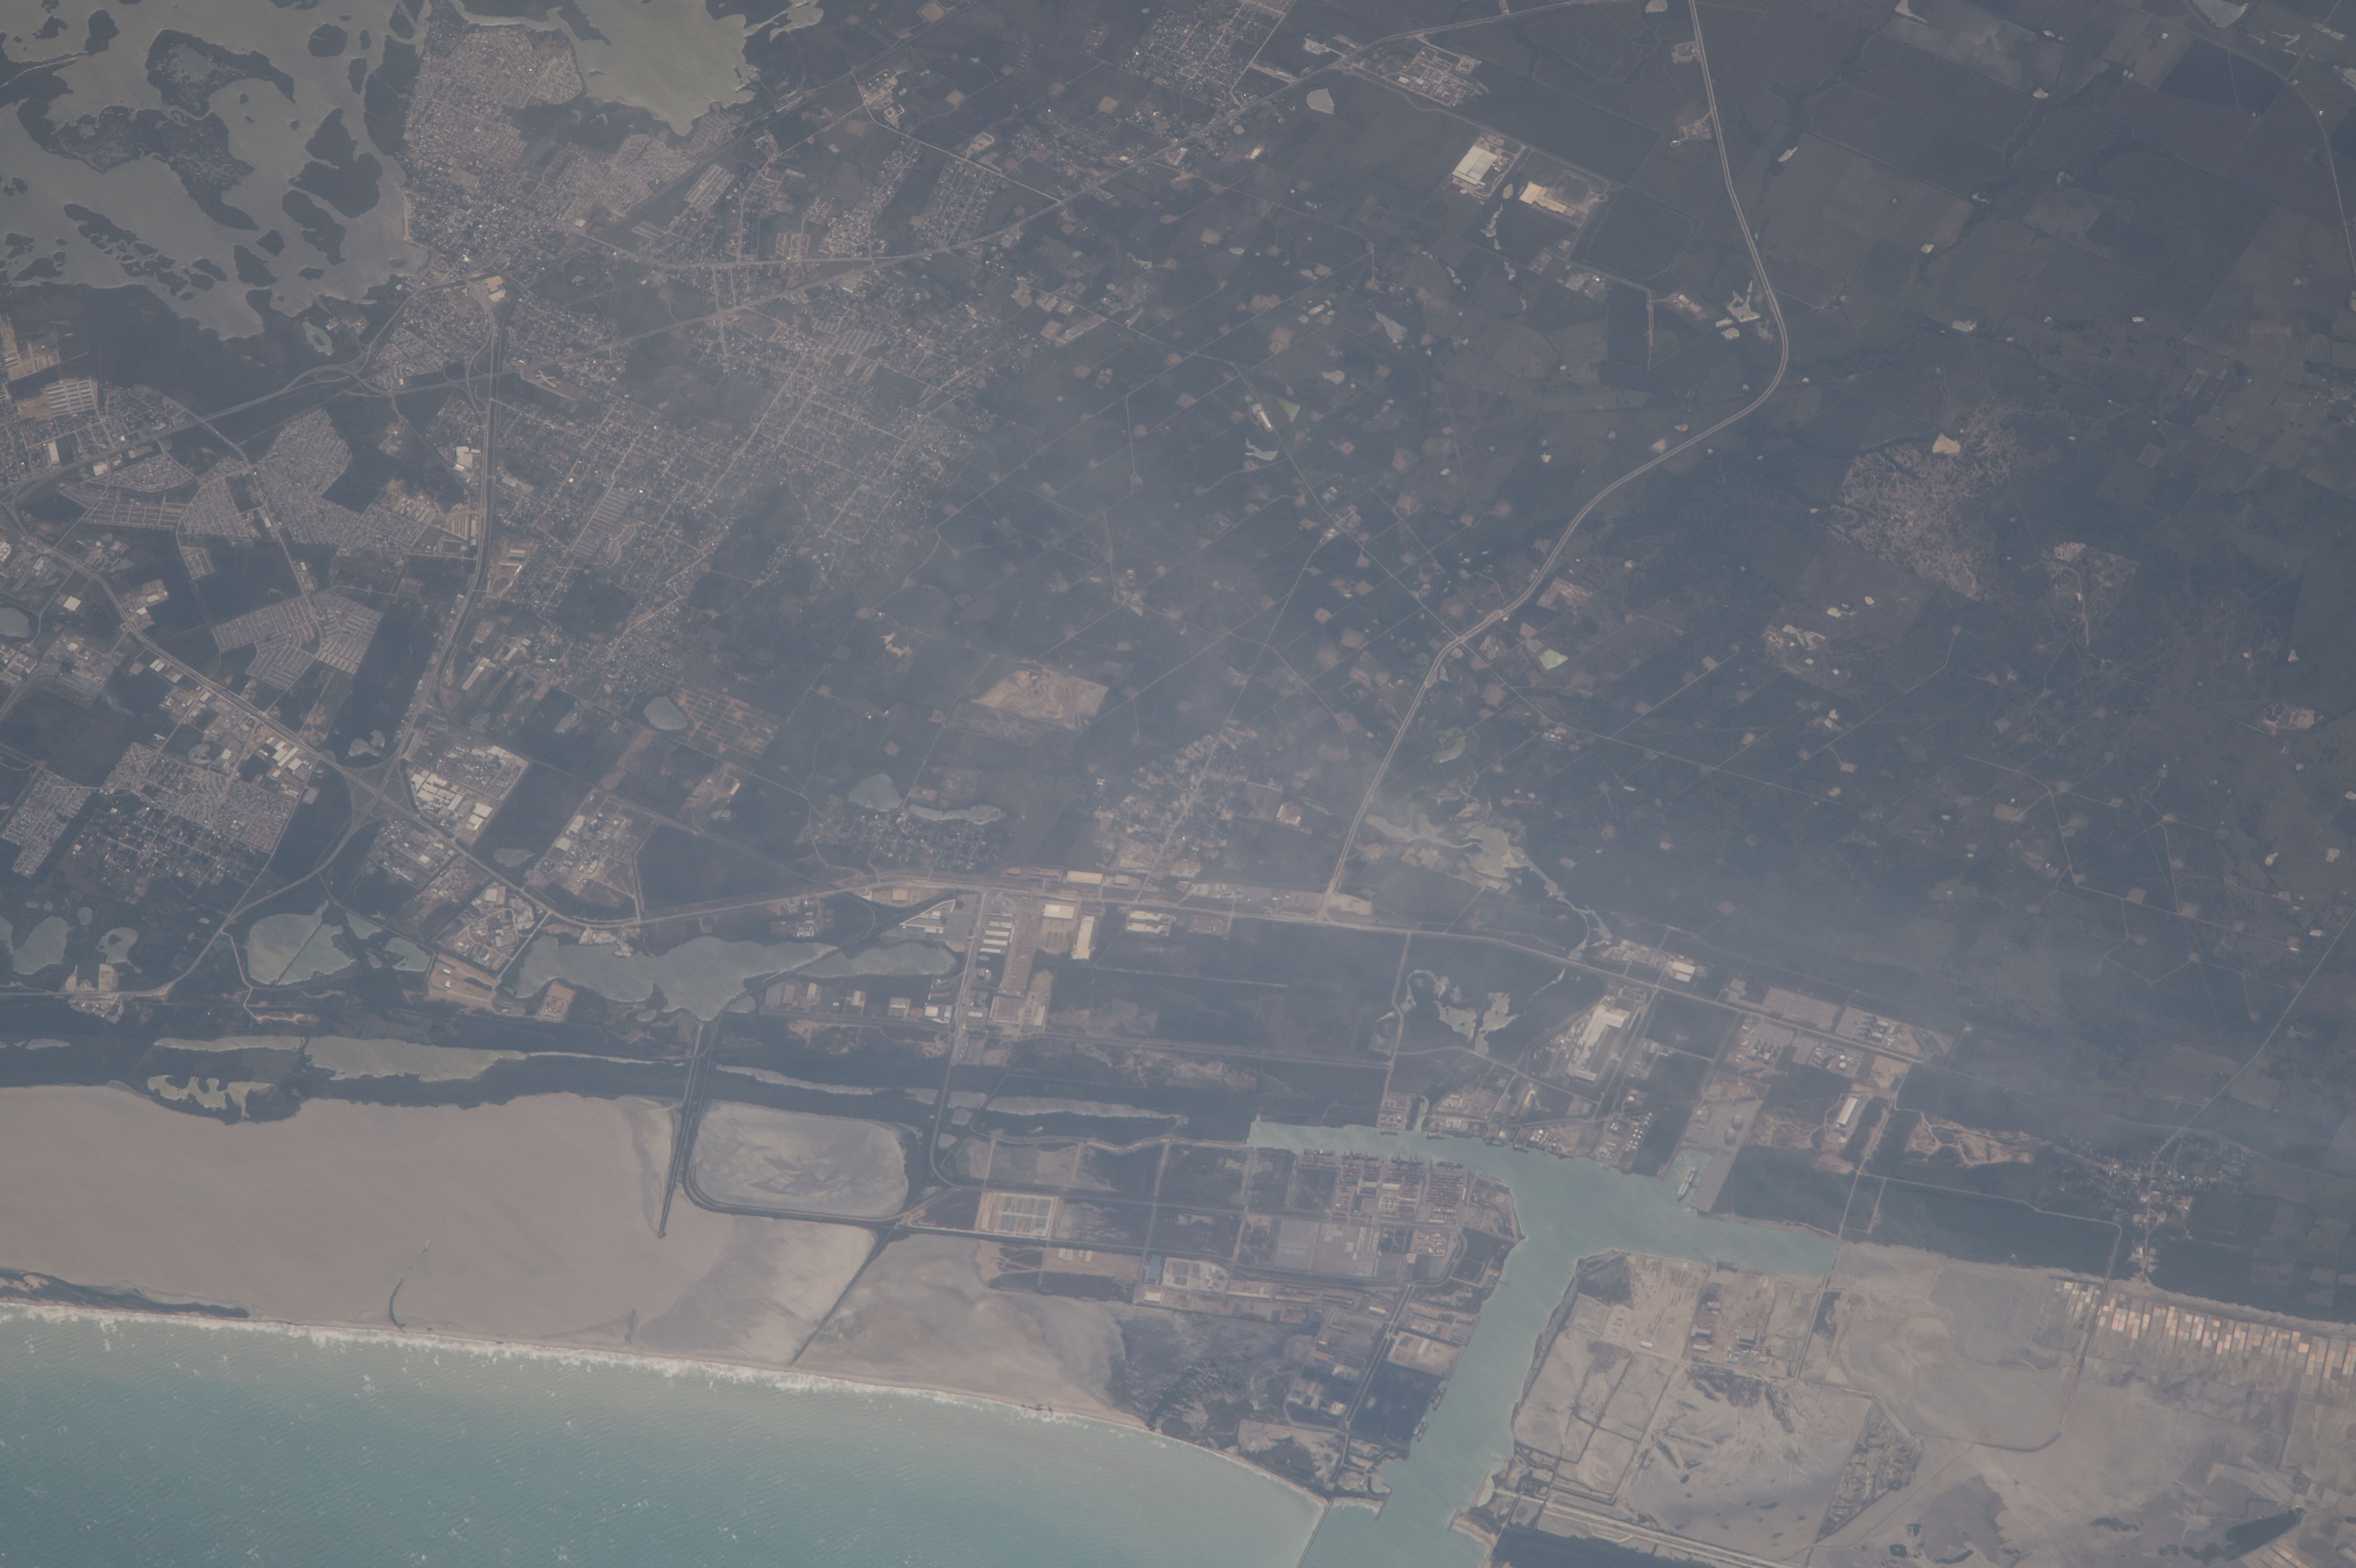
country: MEXICO
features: PLAYA TESORO ALTAMIRA, LOMAS DEL REAL, RICARDO FLORES MAGON, FRANCISCO MEDRANO
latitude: 22.5
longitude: -97.9
